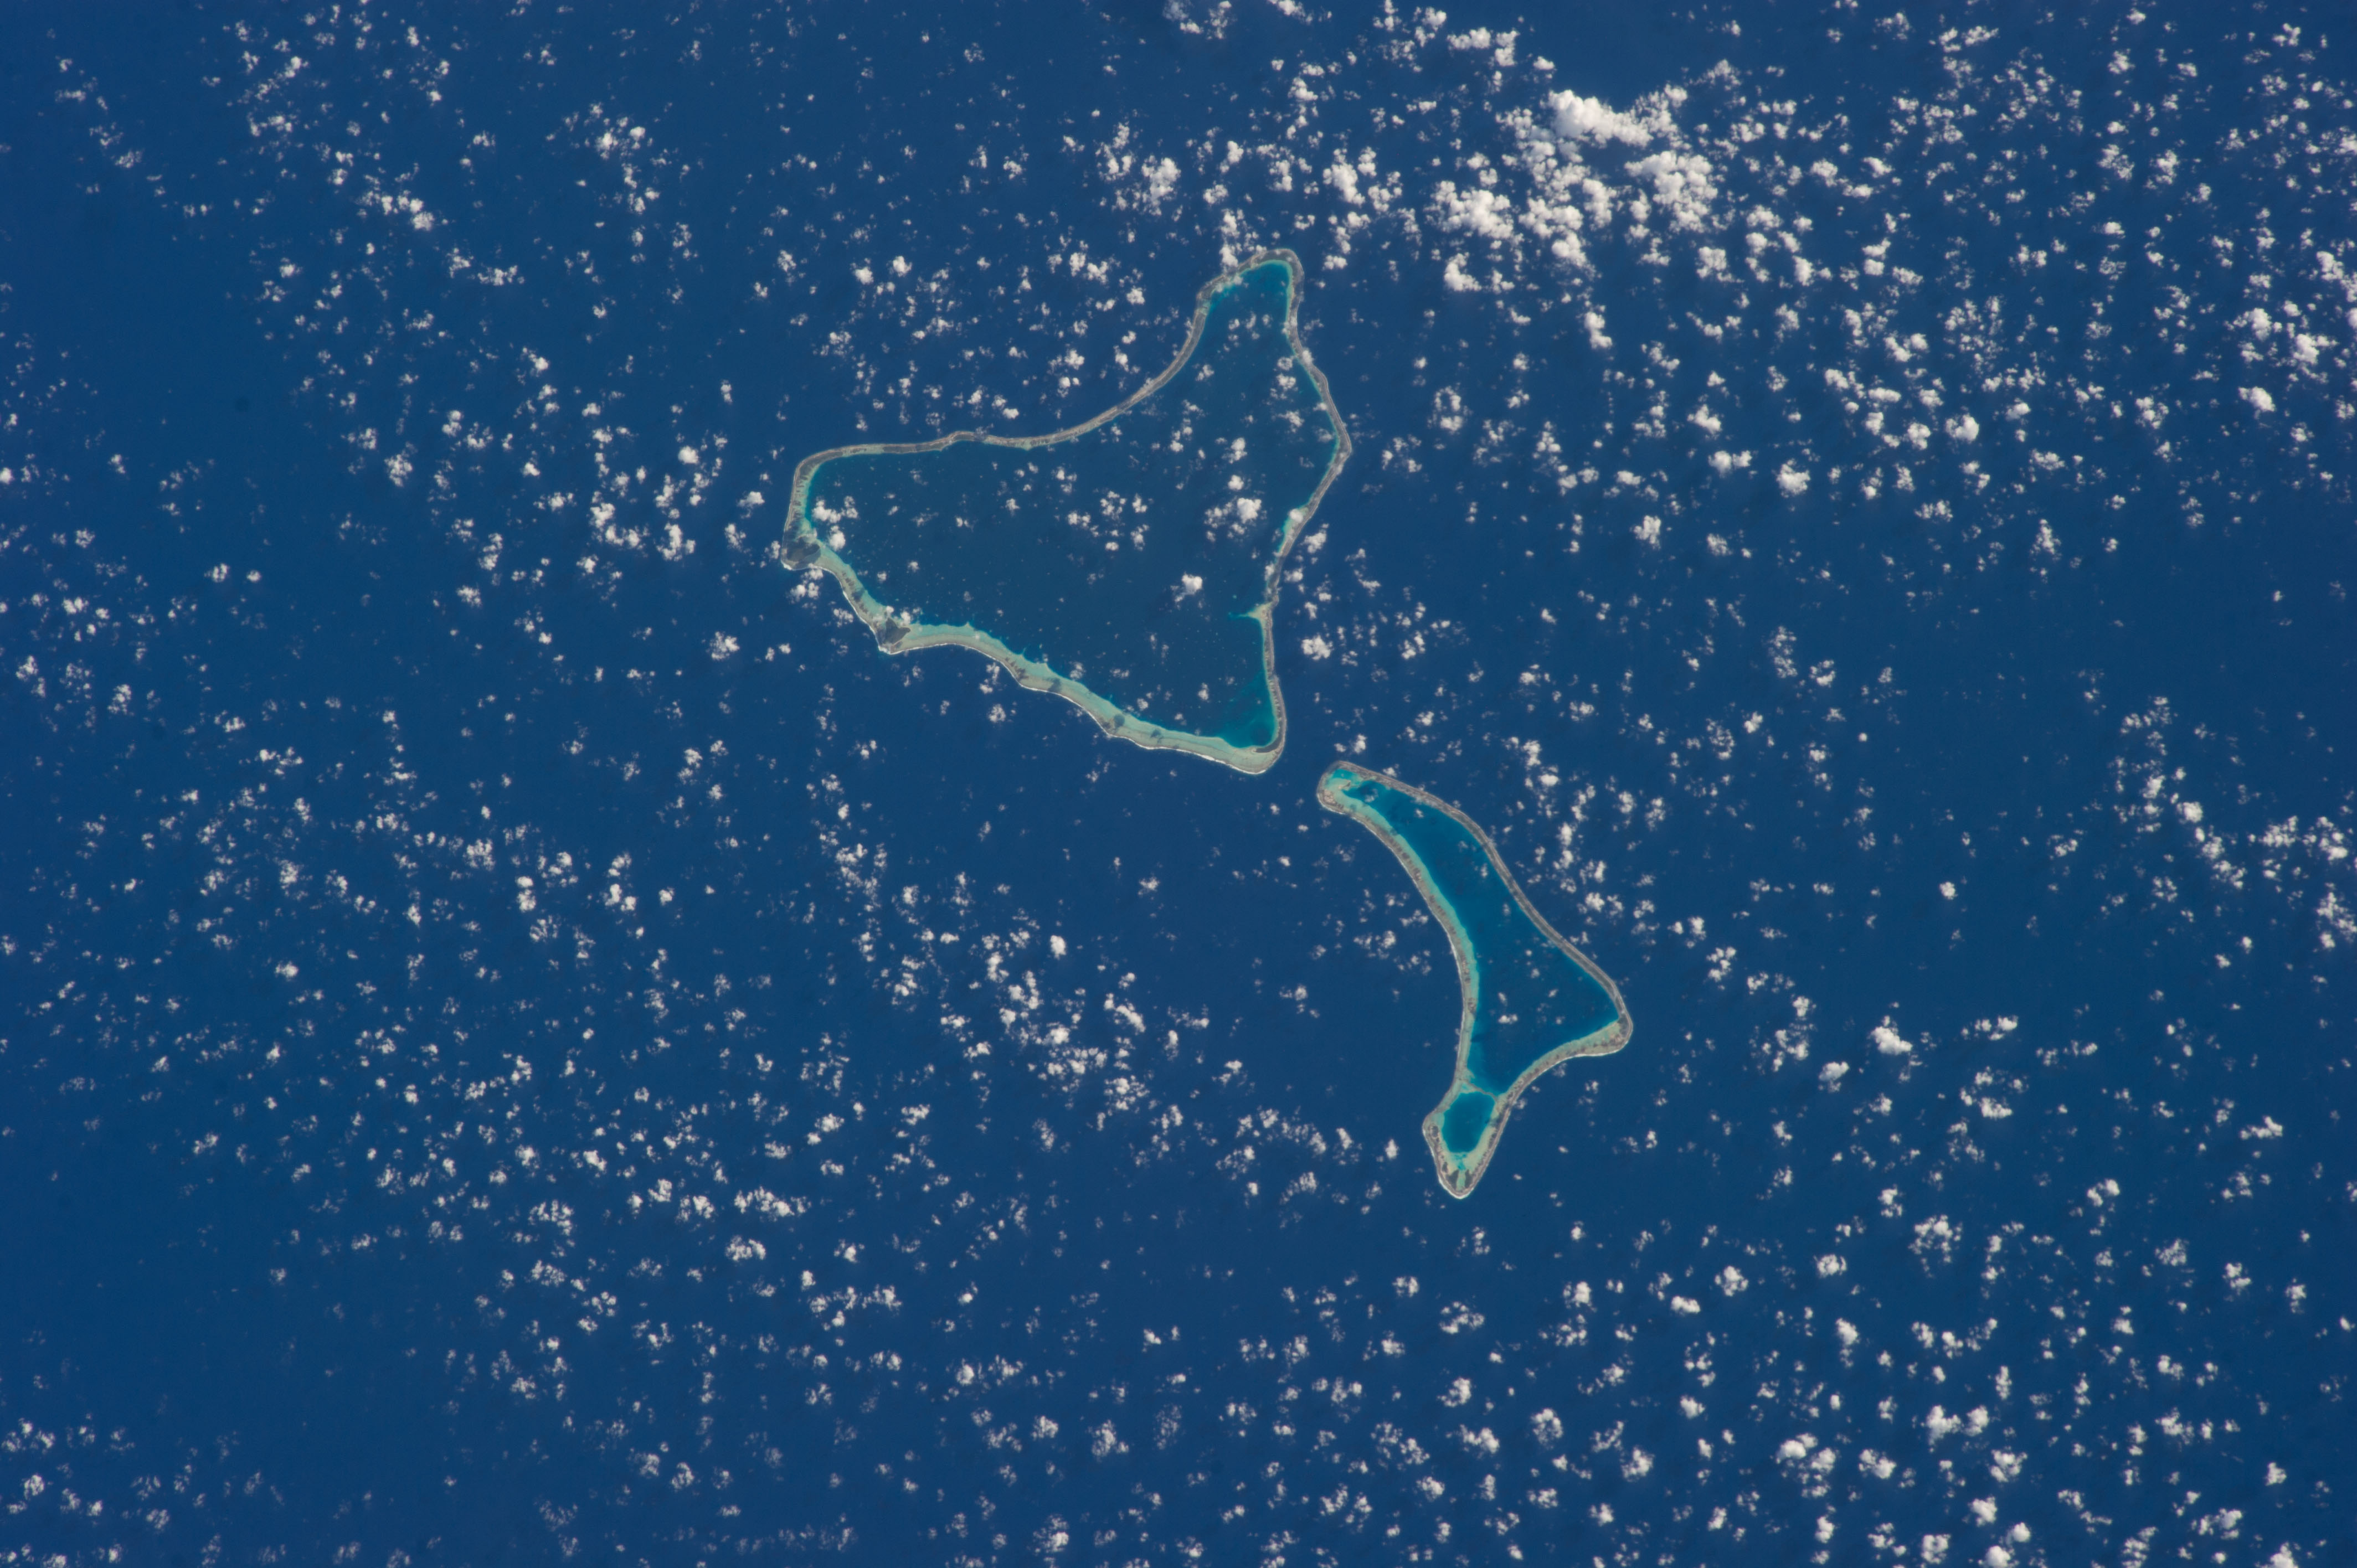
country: TUAMOTU_ARCHIPELAGO
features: MAROKAU, ATOLL RAVAHERE, PACIFIC OCEAN
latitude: -18.1
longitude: -142.3
